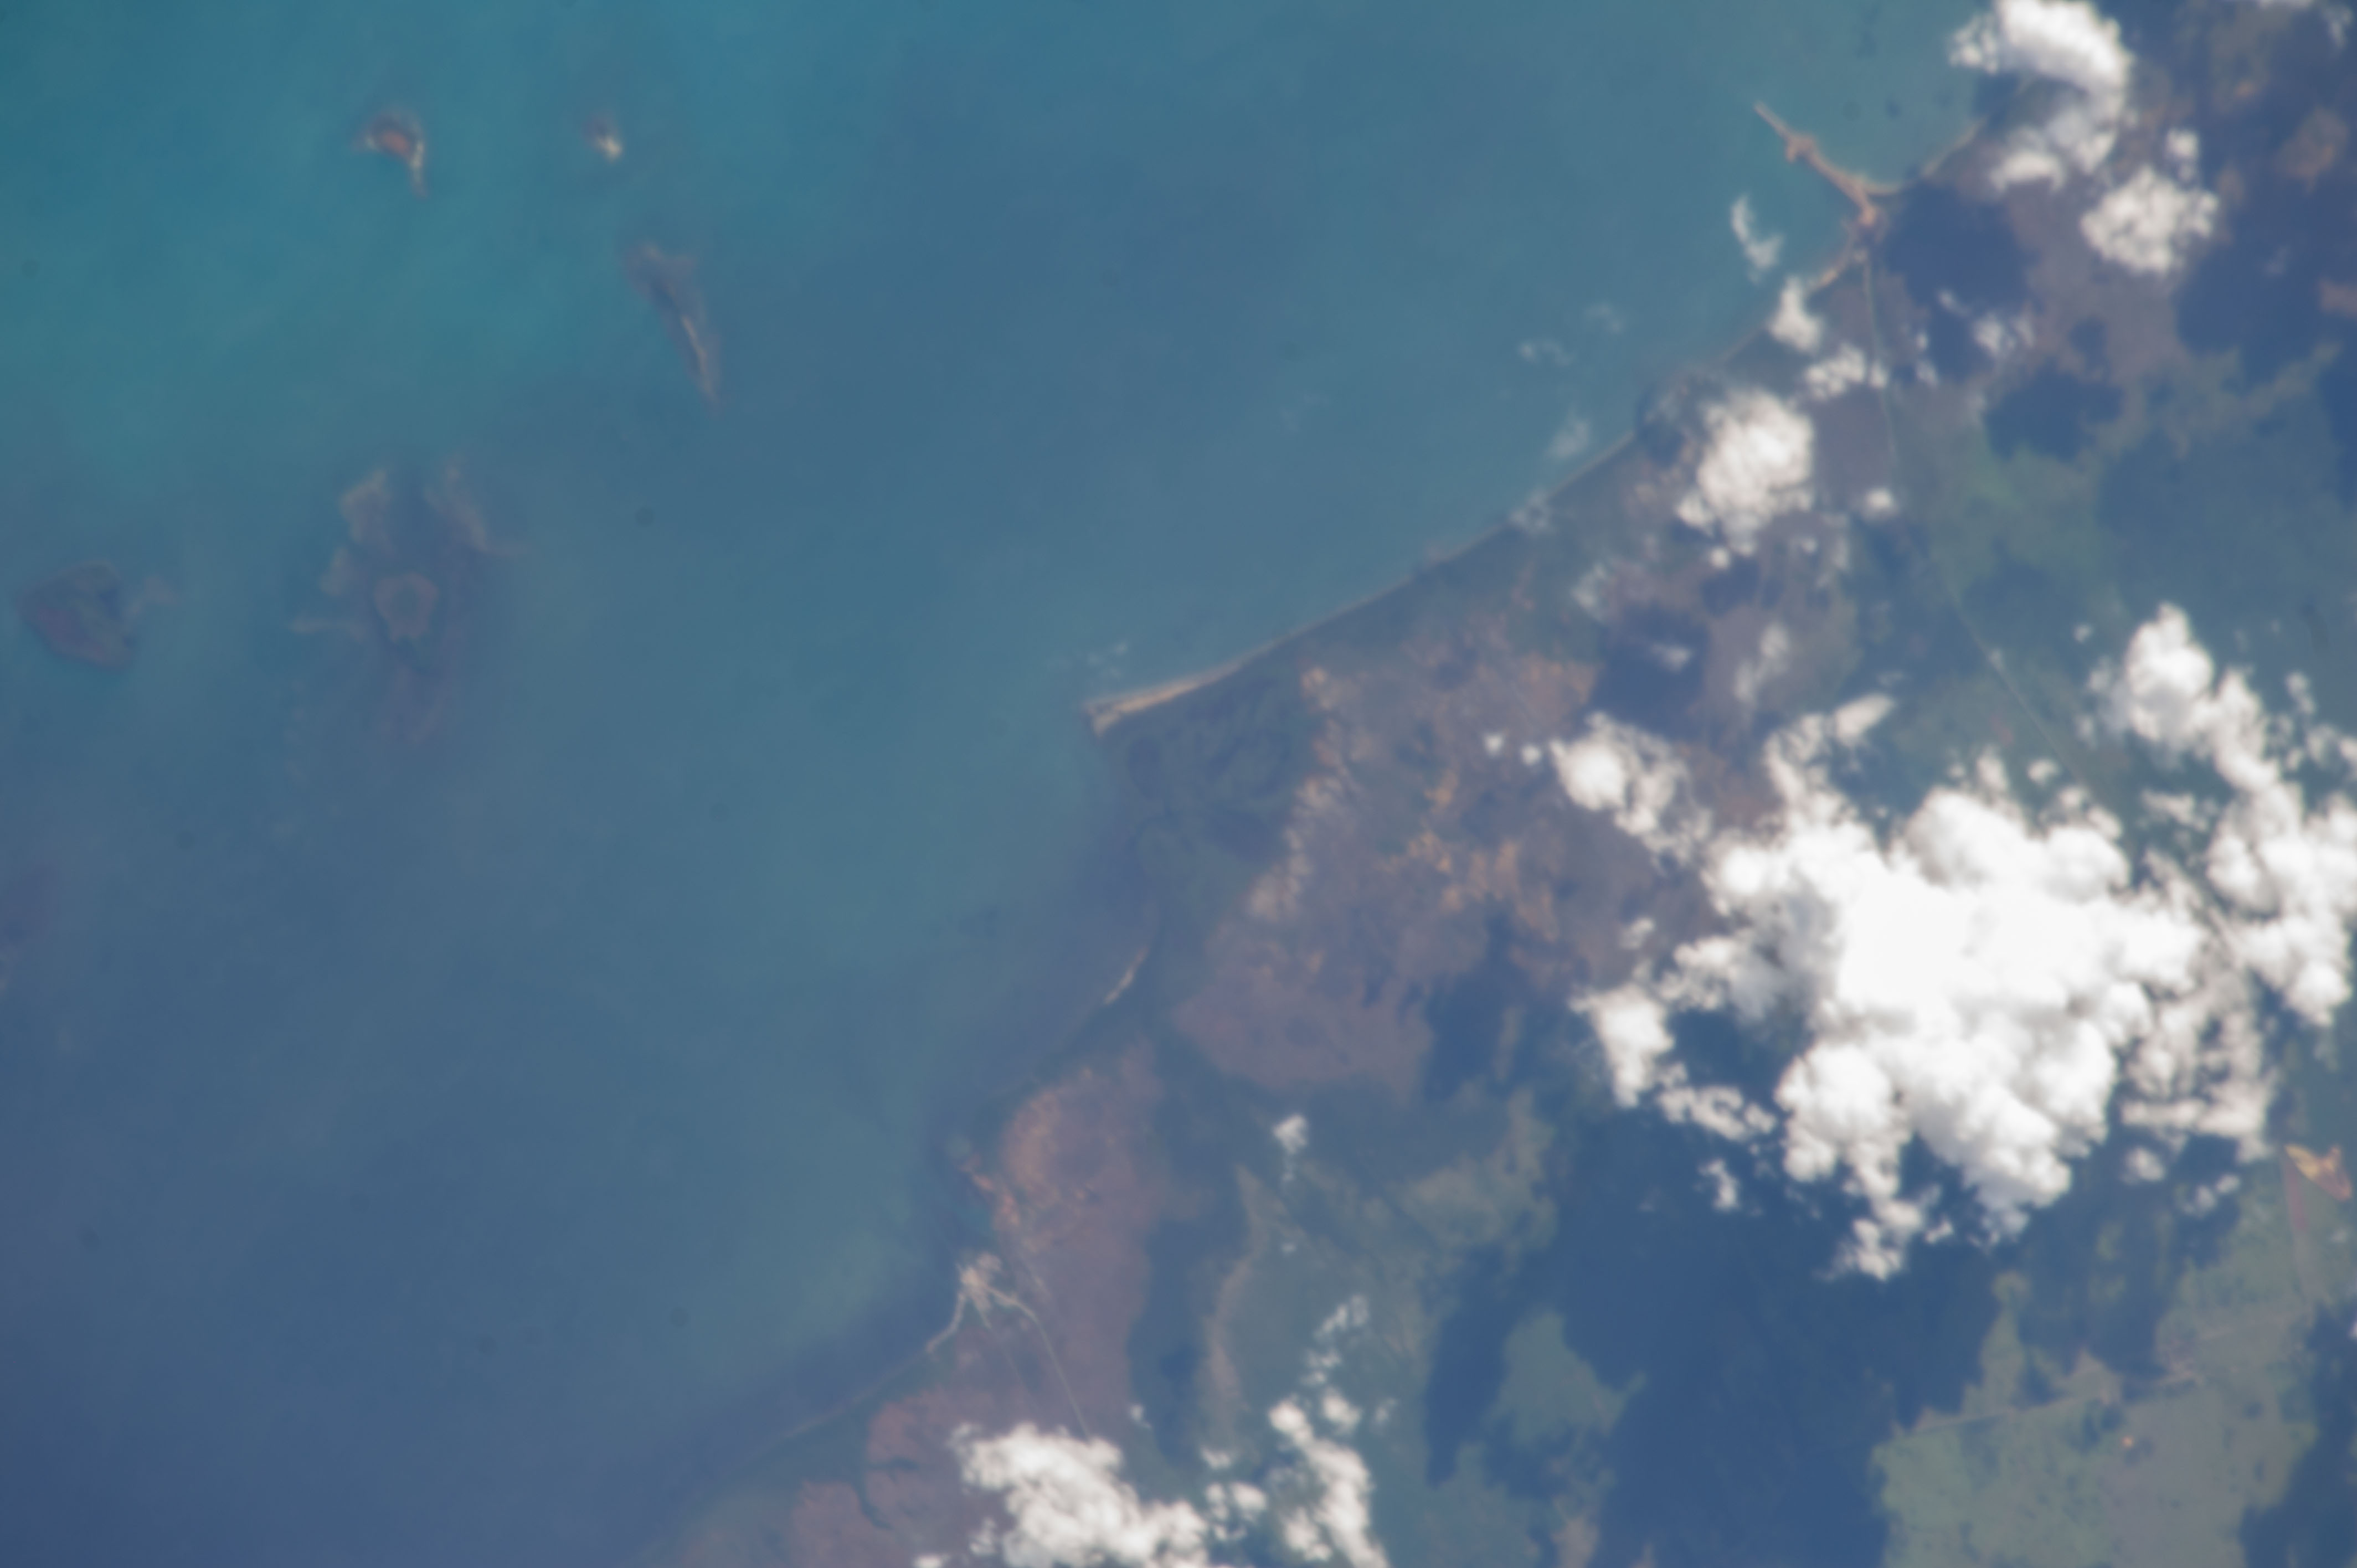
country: CUBA
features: WETLANDS
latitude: 21.6
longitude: -78.9
